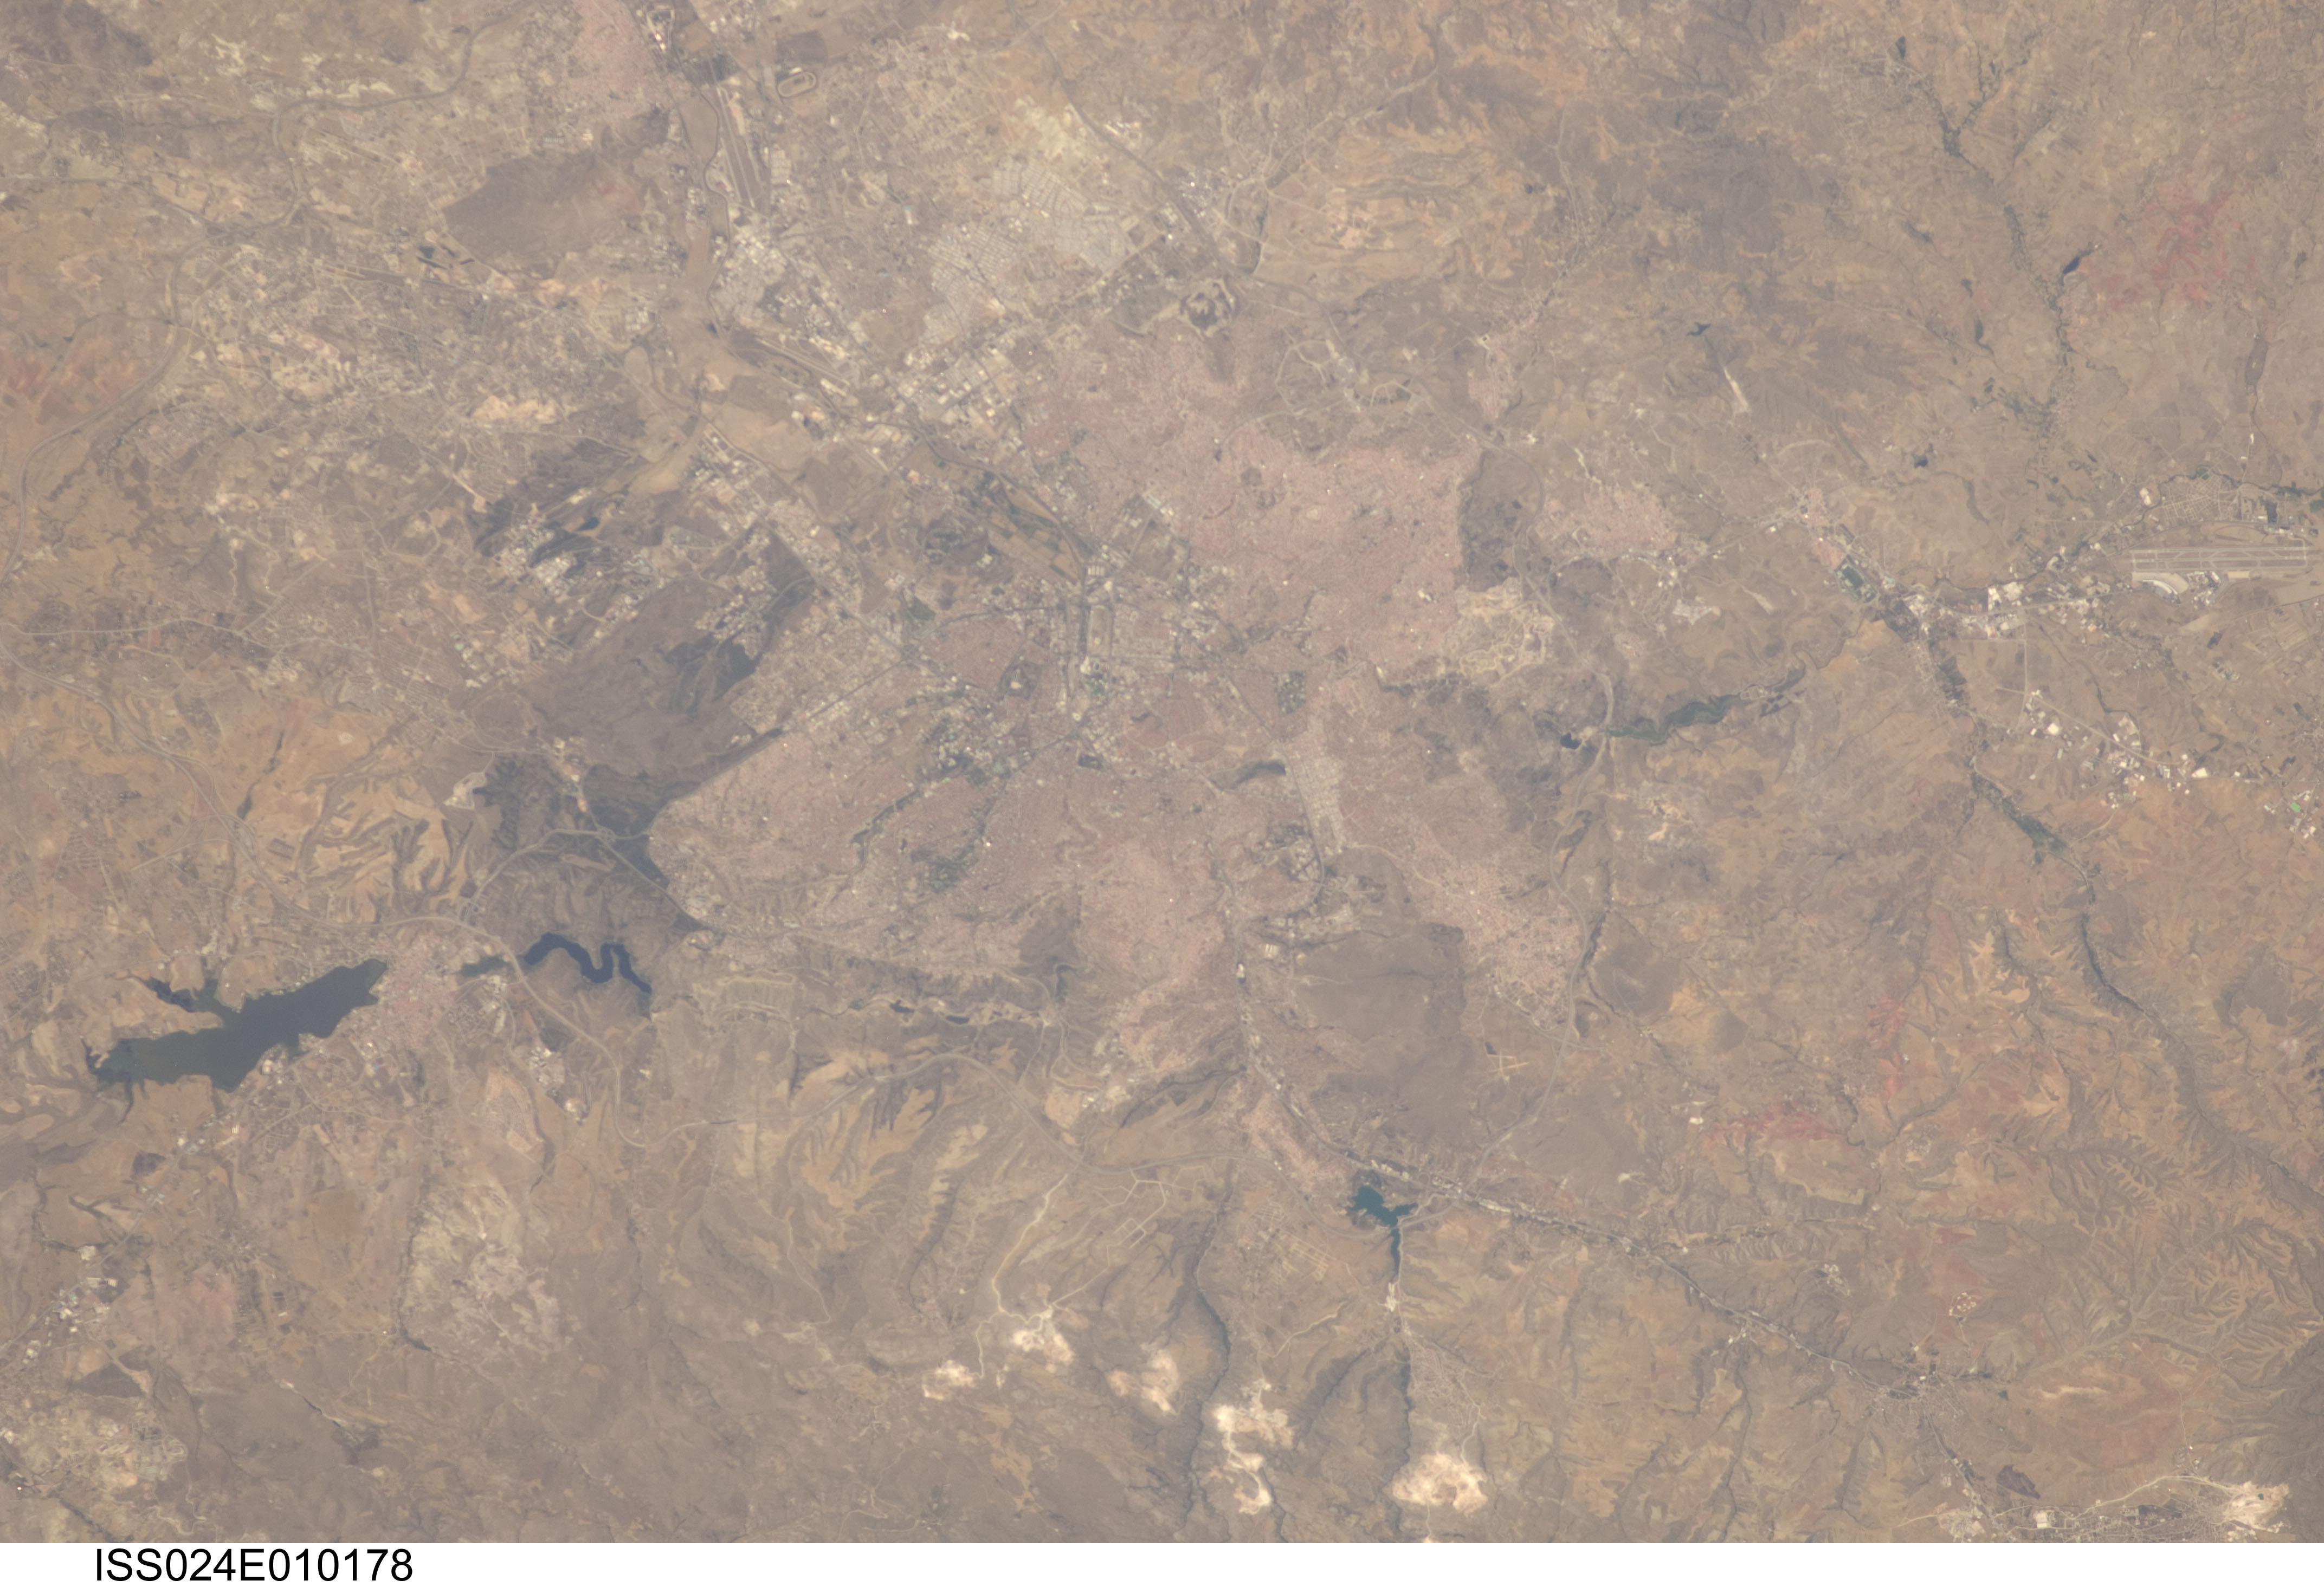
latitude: 39.9
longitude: 32.9
